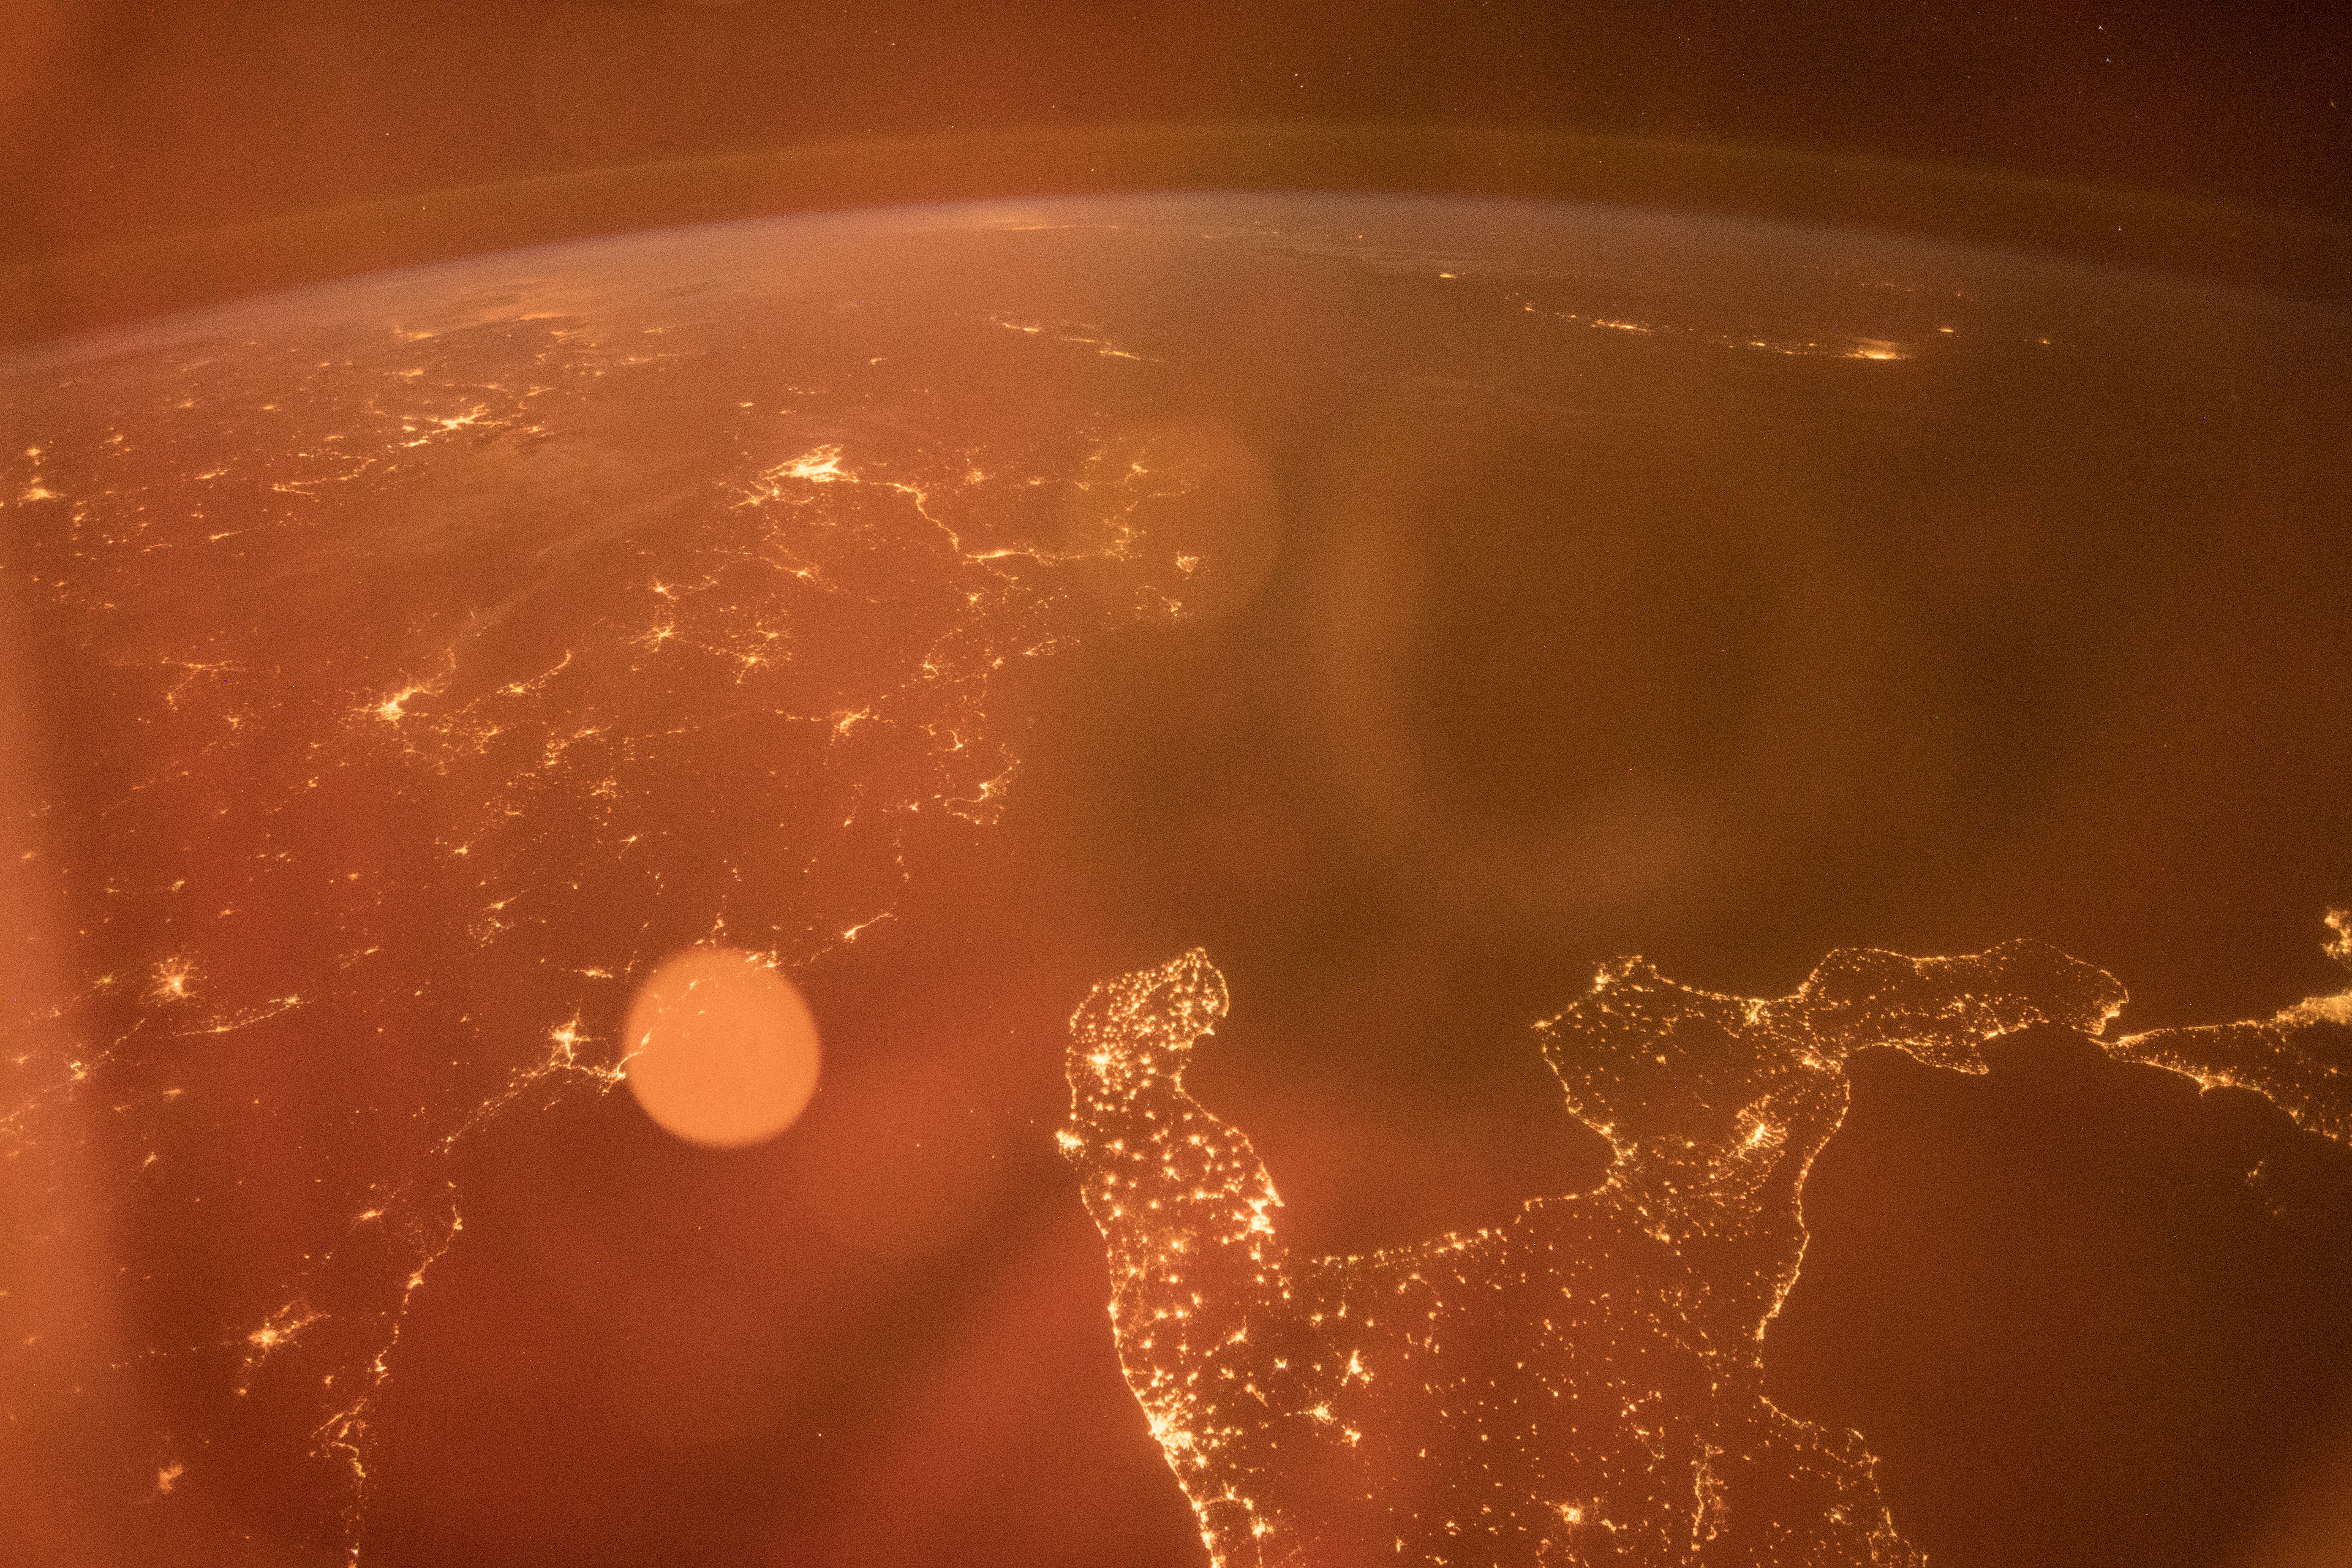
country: GREECE
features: IONIAN SEA, ADRIATIC SEA, LECCE, ANTIPAXOI, PREVEZA, MEDITERRANEAN SEA, NIGHT, EARTH LIMB
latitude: 39.1
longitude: 19.0
